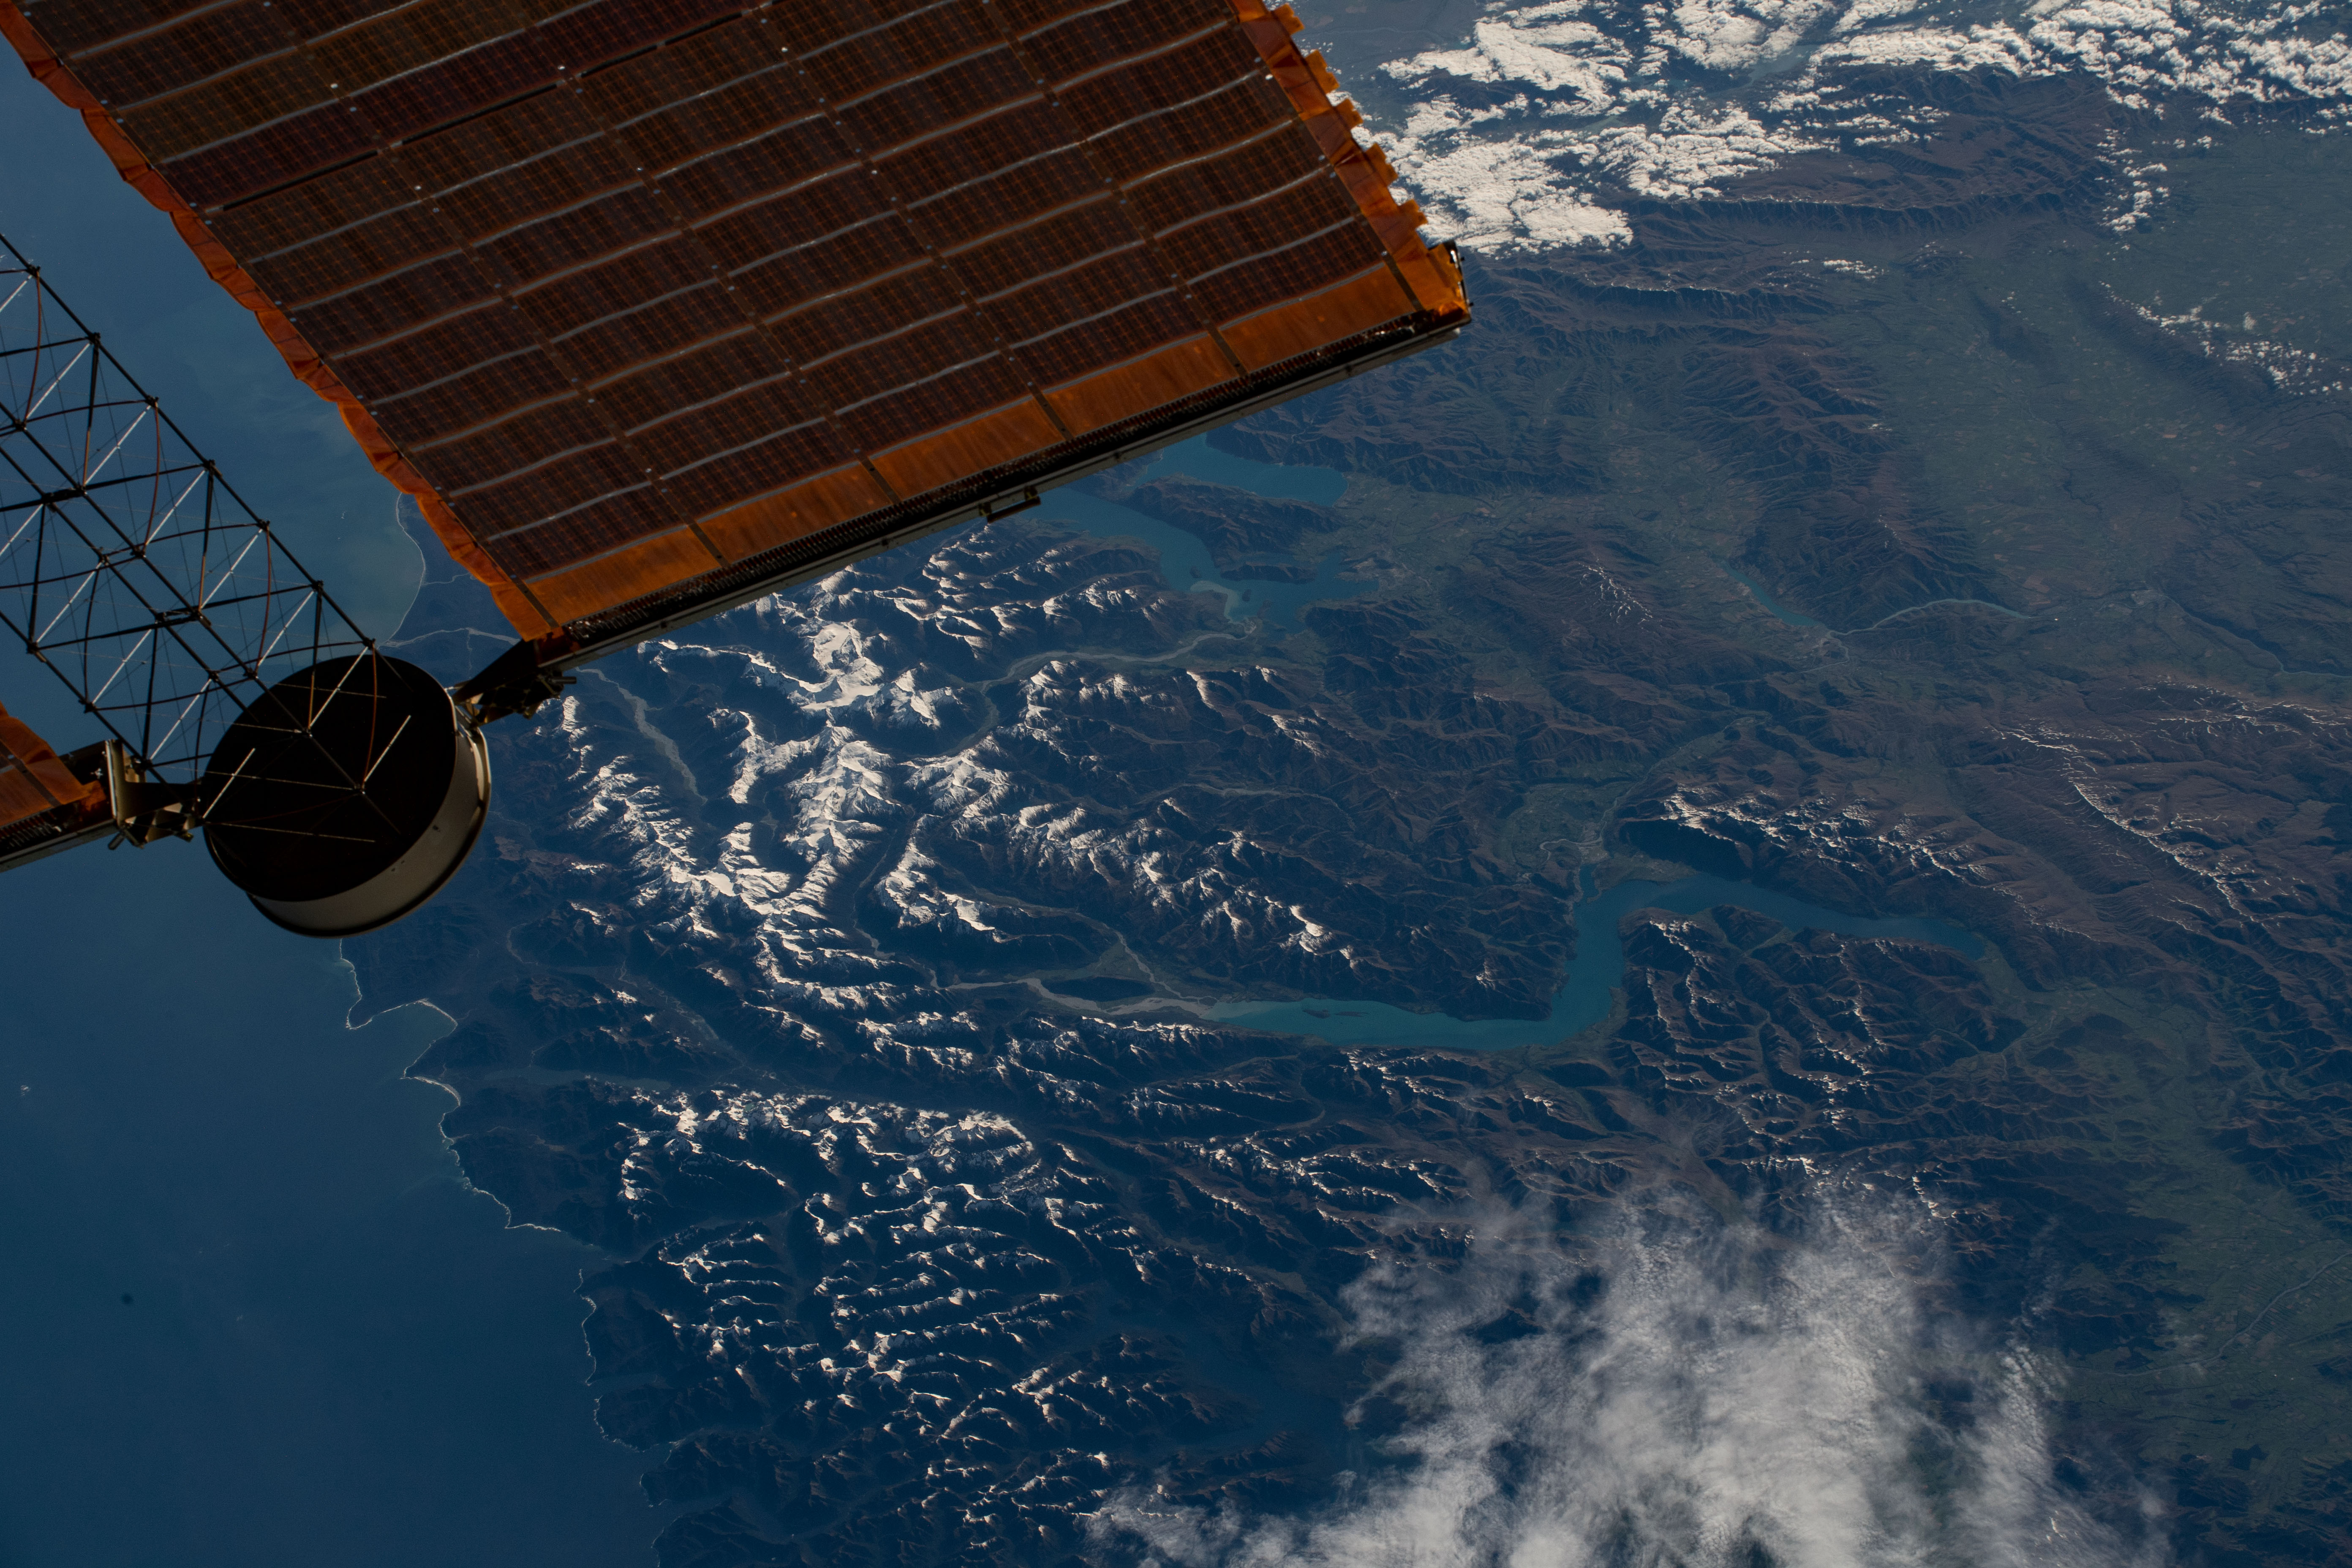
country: NEW ZEALAND-SI
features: SOUTH ISLAND, SOUTHERN ALPS MOUNTAINS, LAKE WAKATIPU
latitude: -44.8
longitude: 168.7
